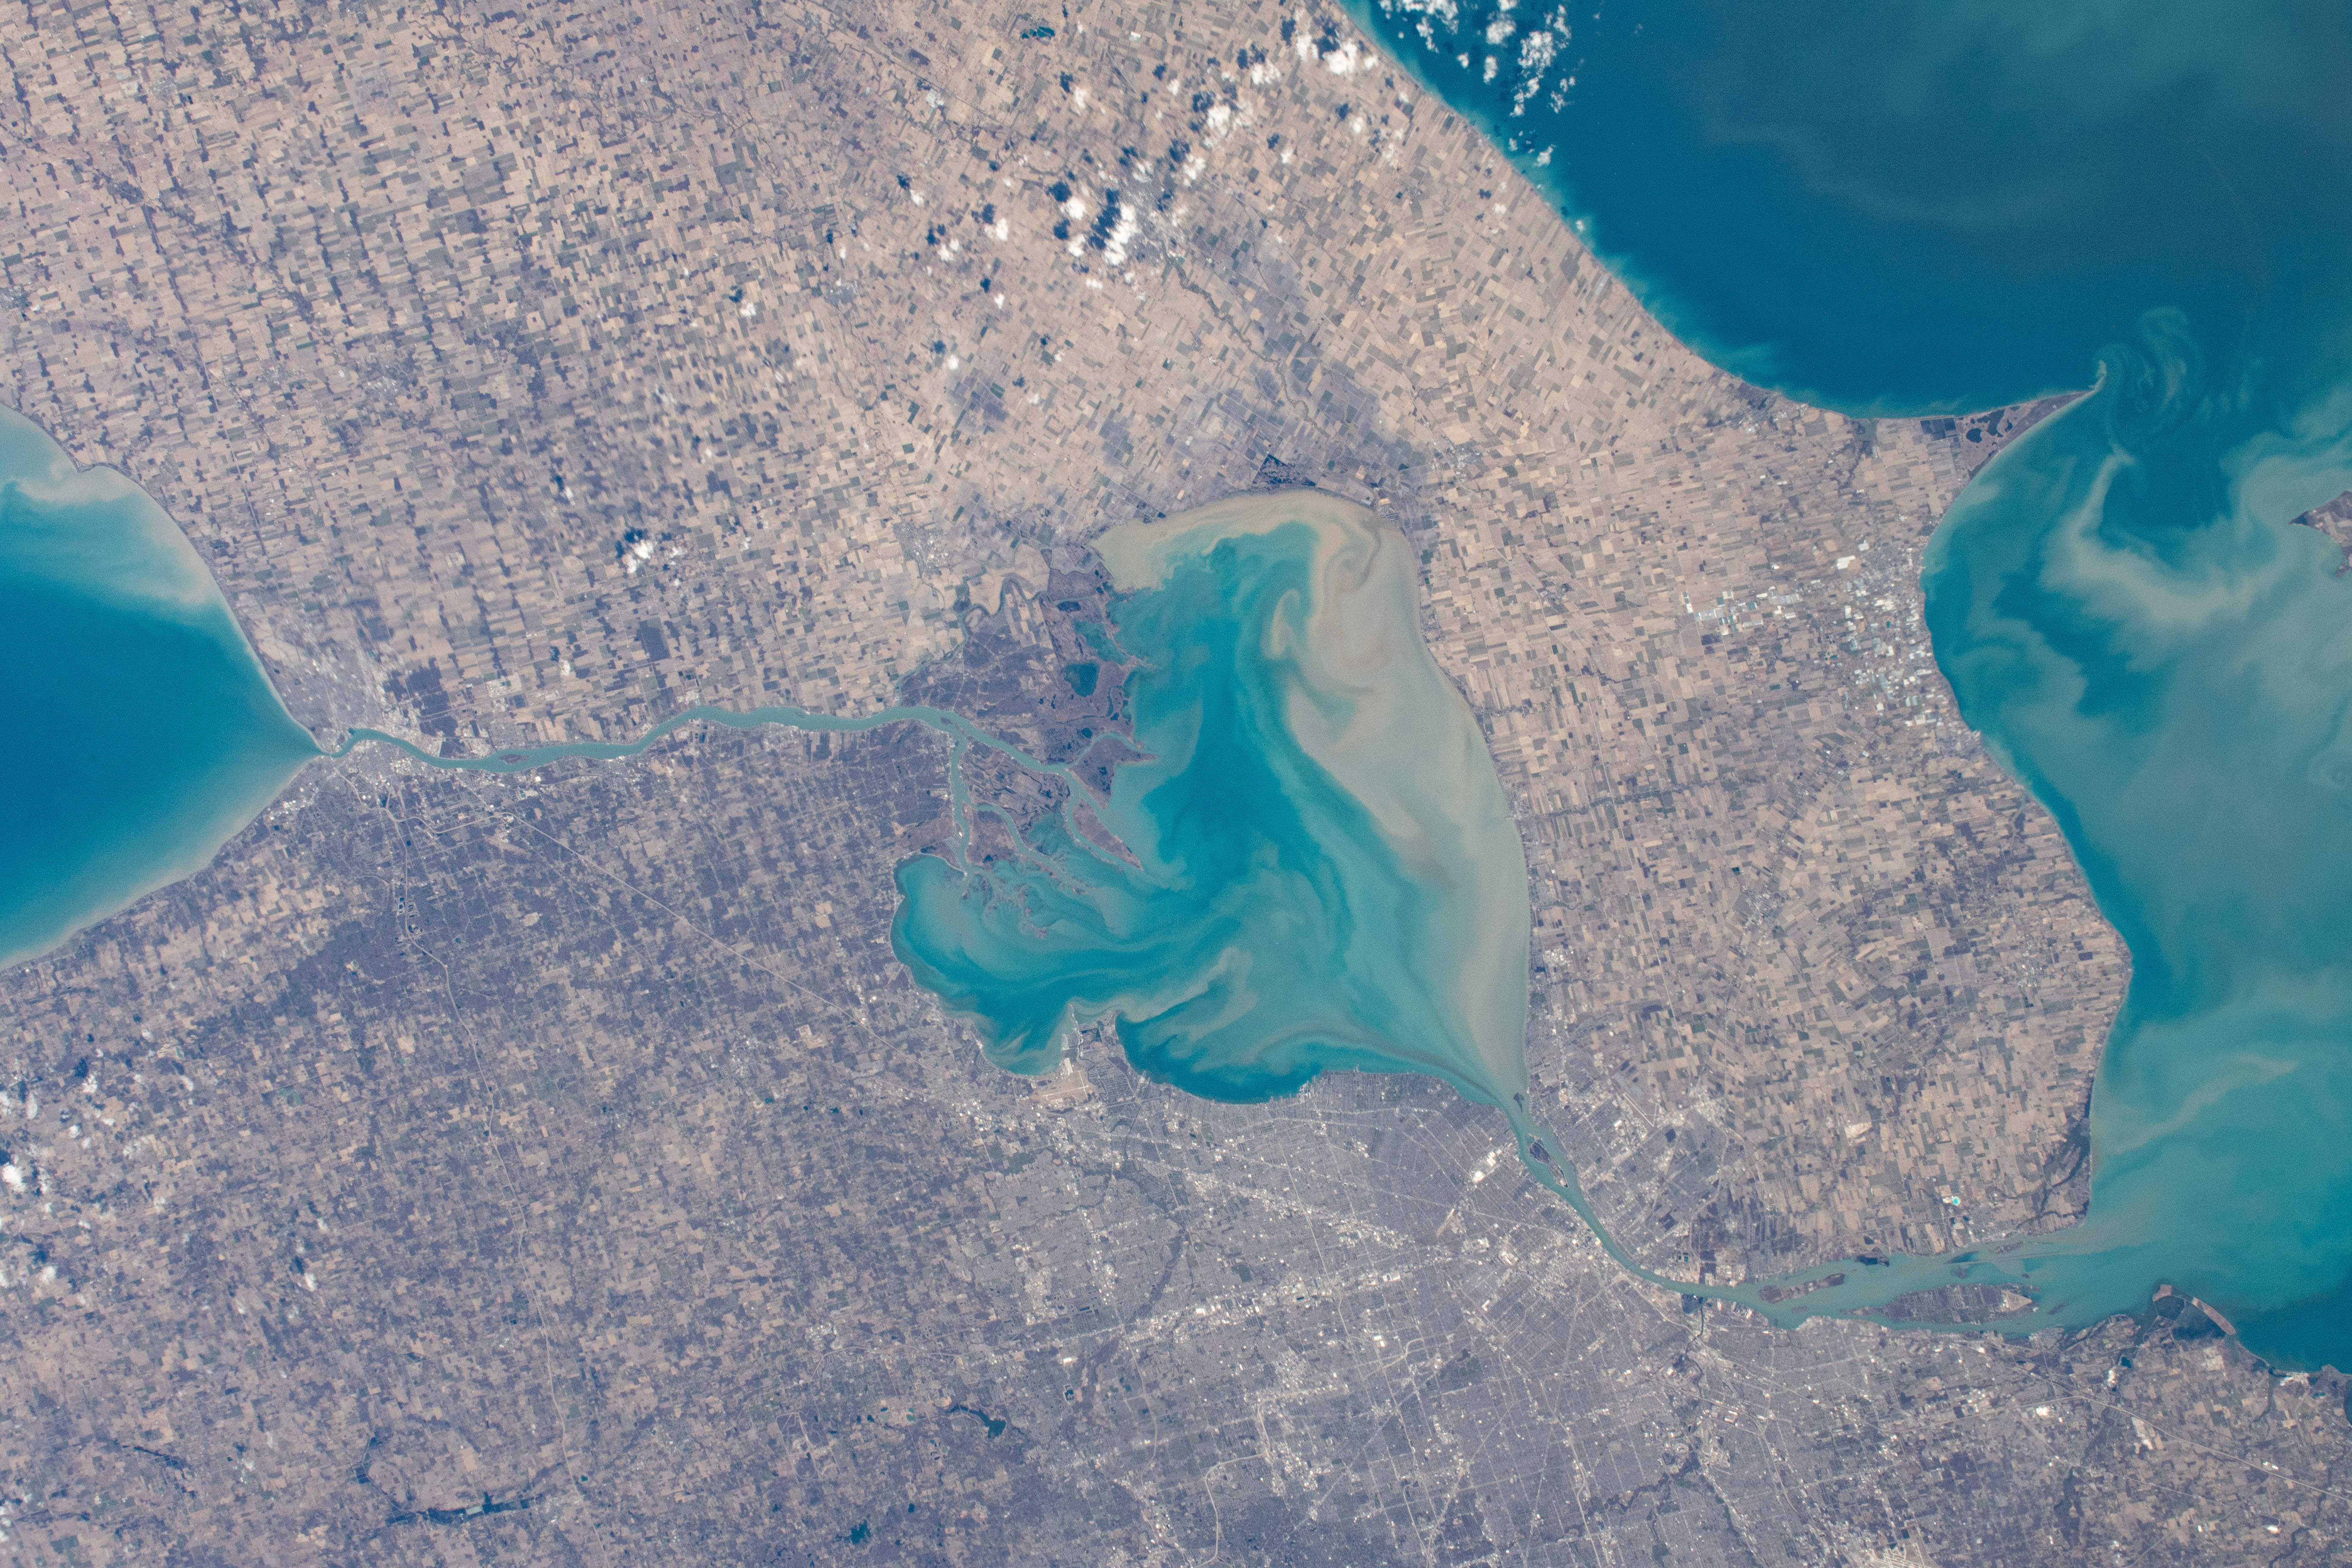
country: CANADA-O
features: LAKE SAINT CLAIR, BELLE RIVER, WARREN
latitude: 42.5
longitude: -82.6
